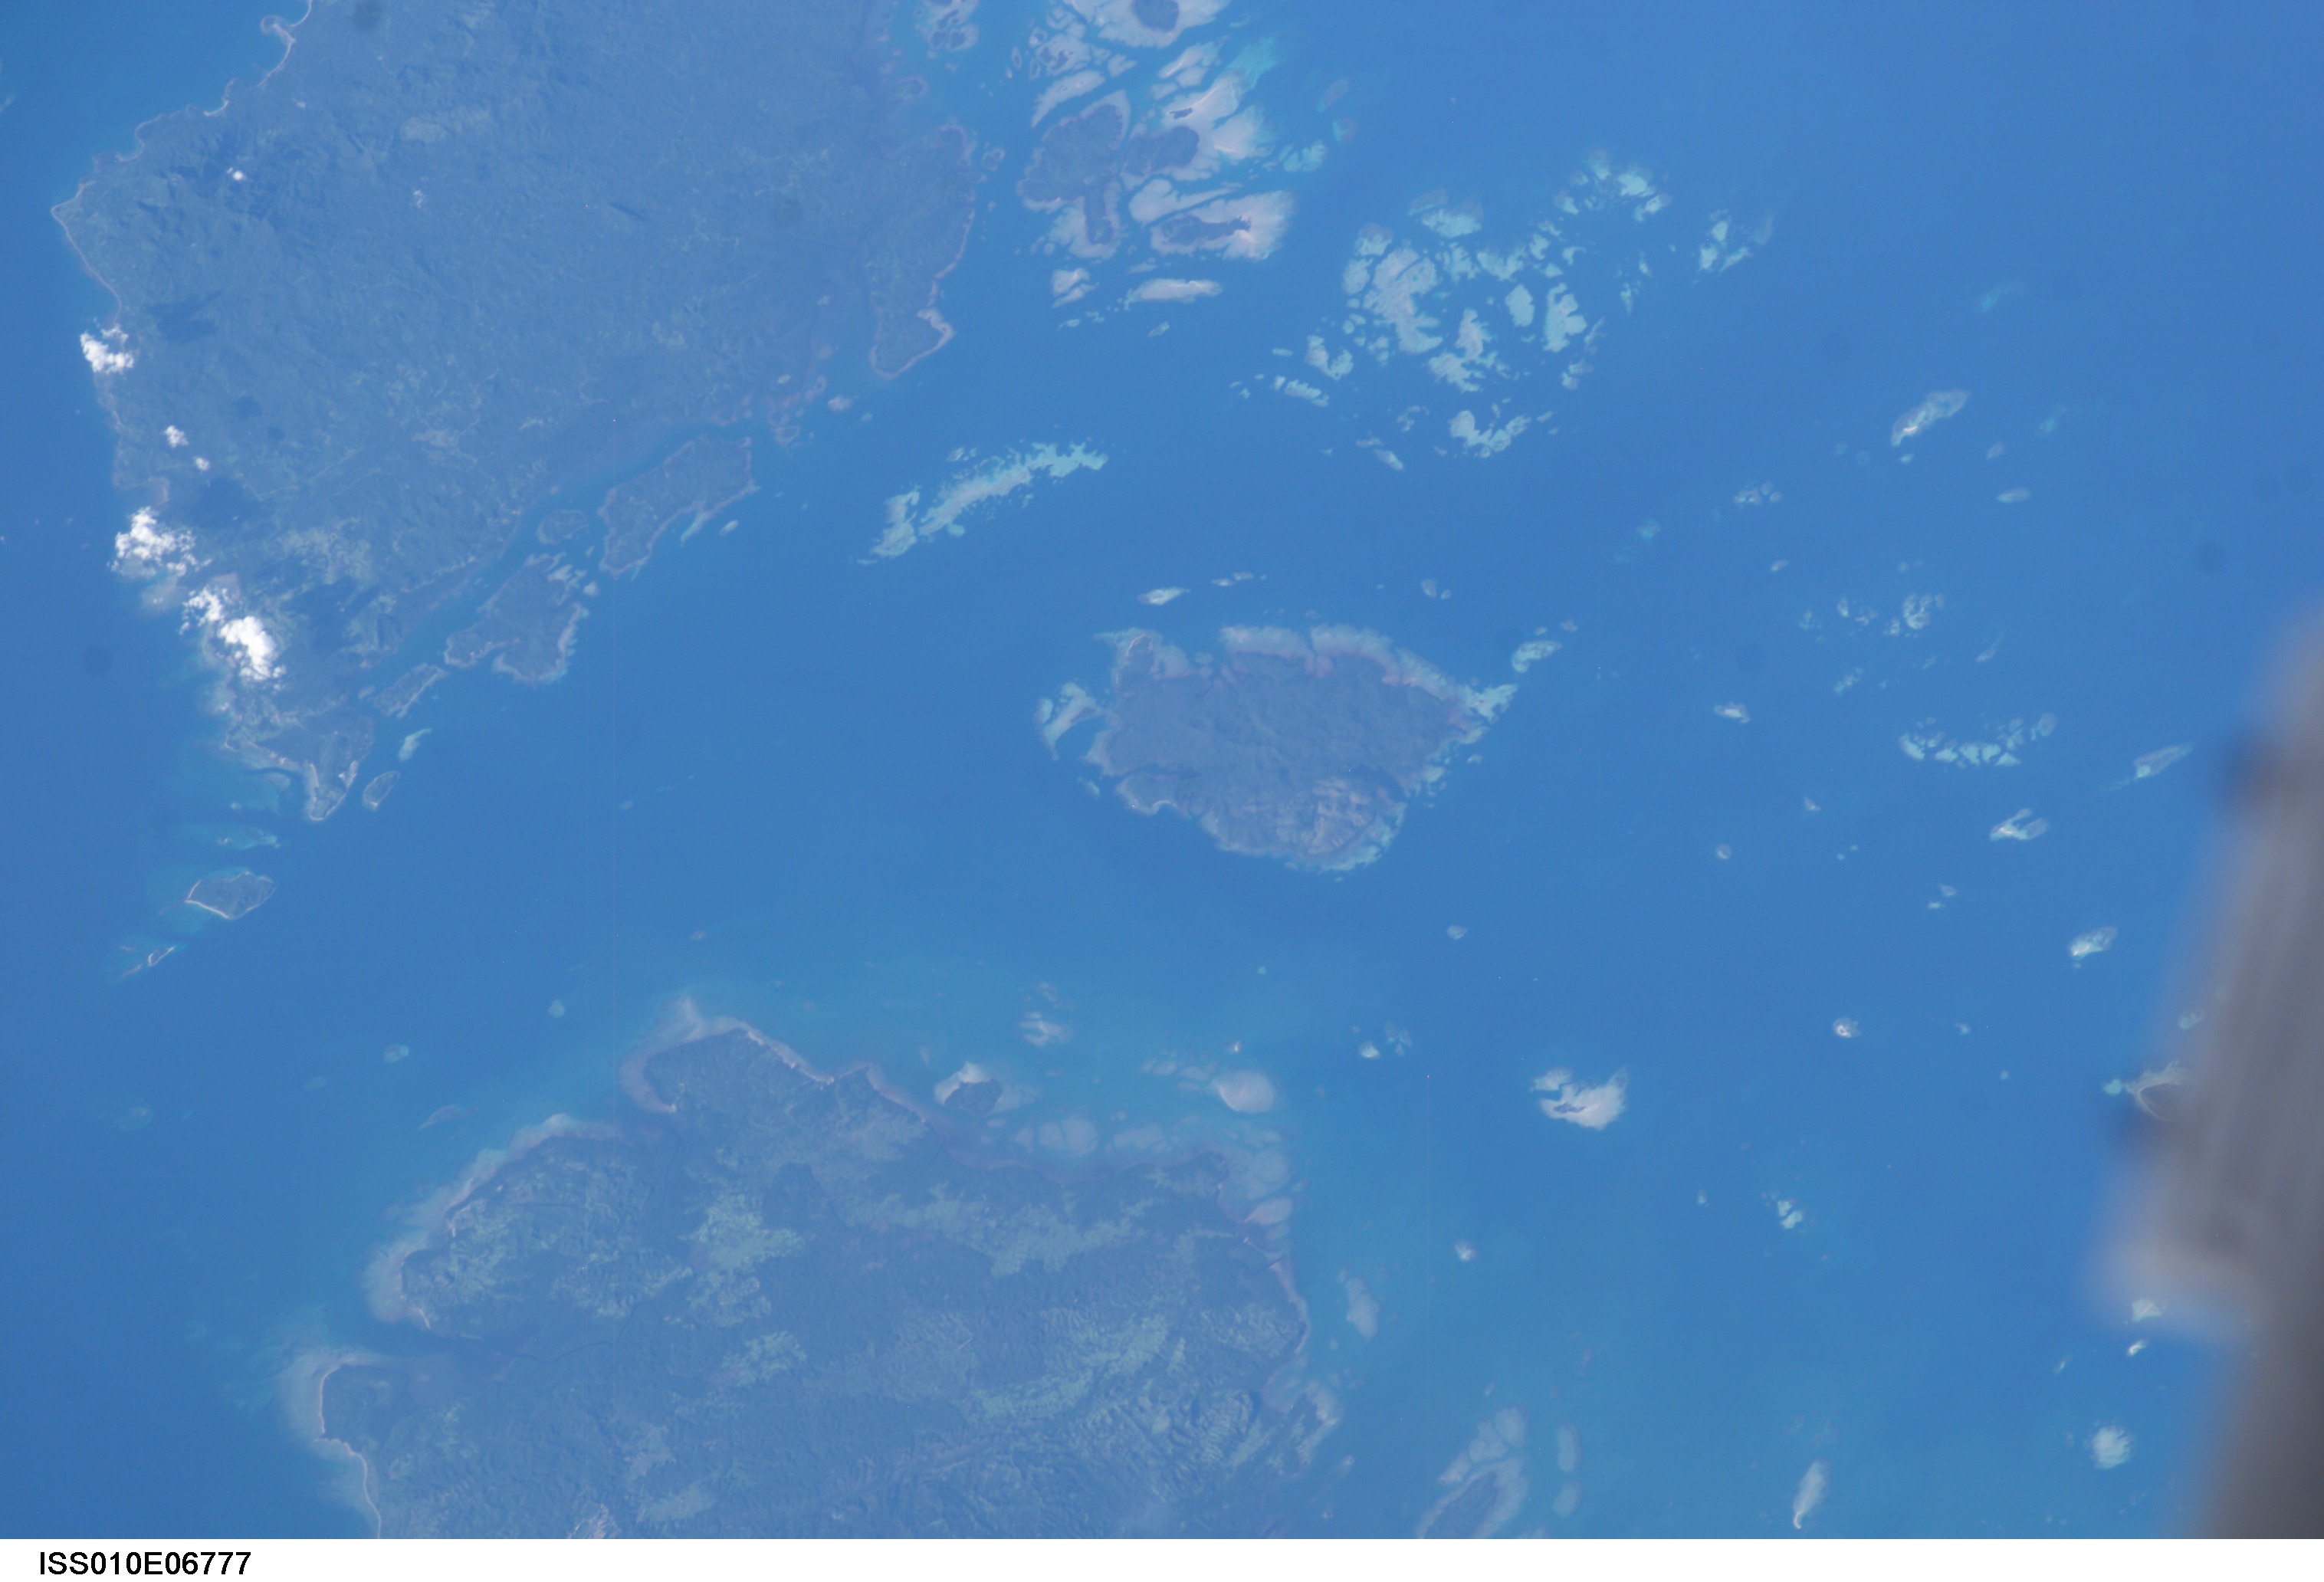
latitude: 7.0
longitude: 117.5
